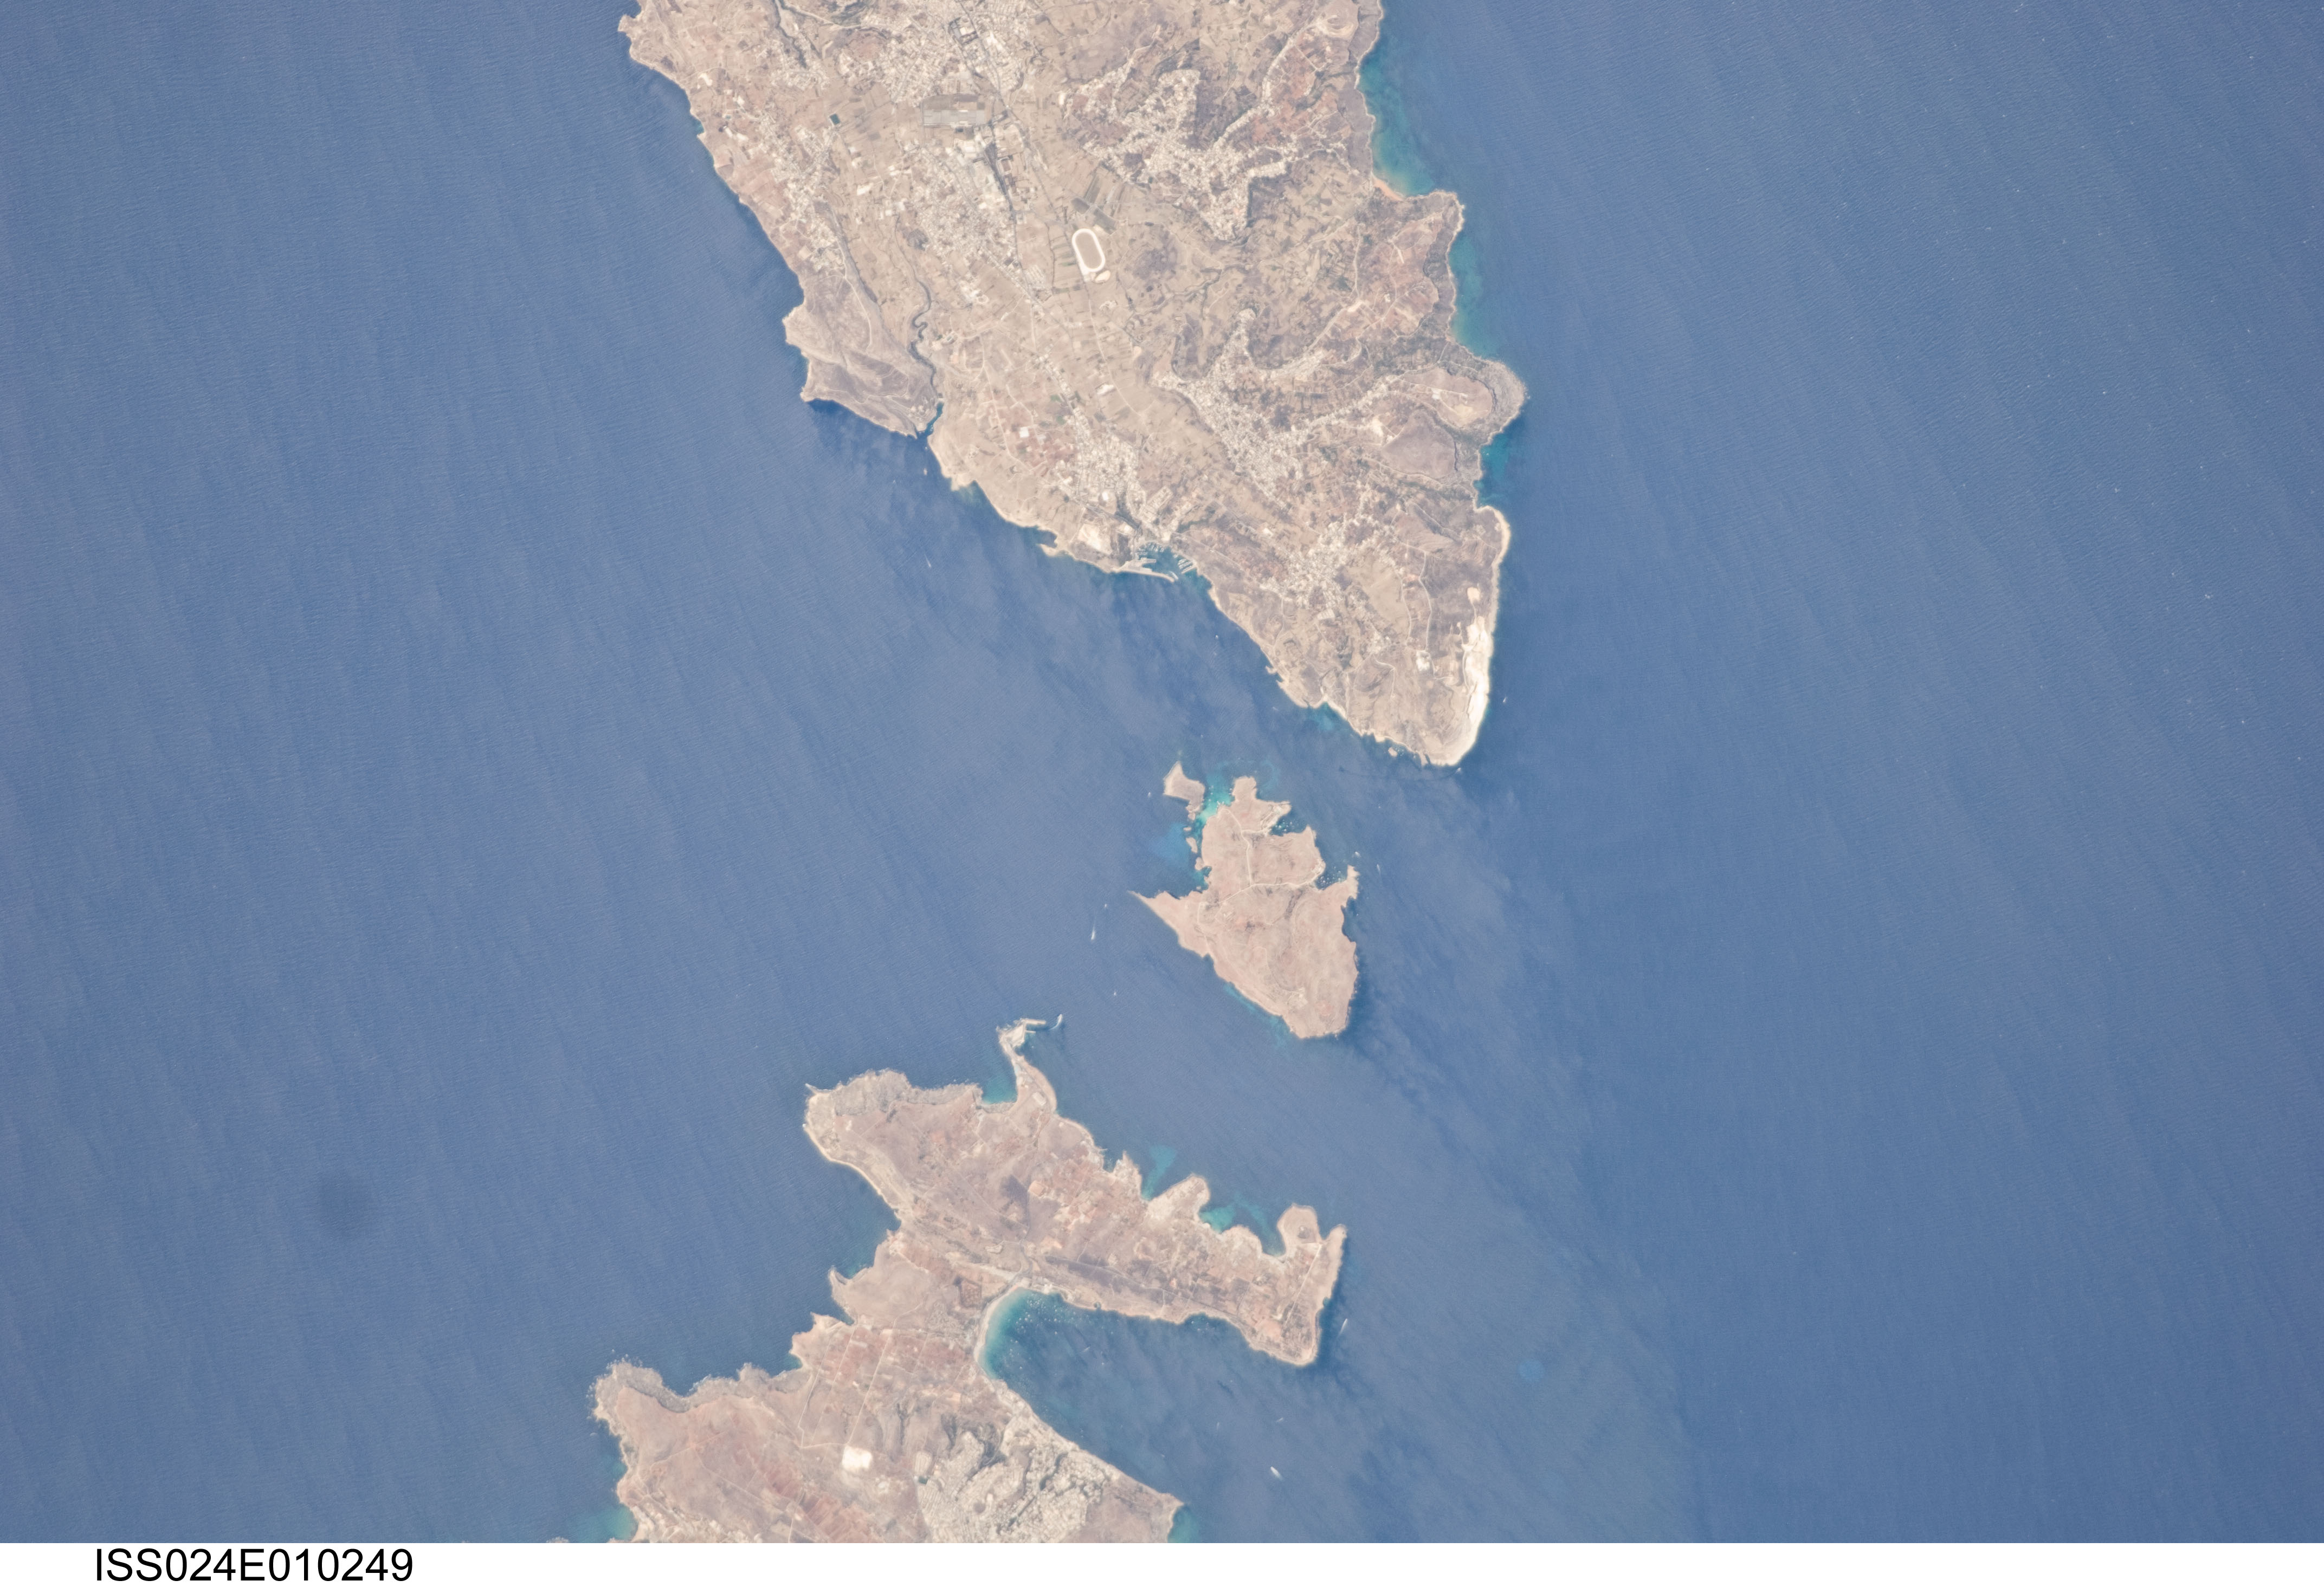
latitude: 36.0
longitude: 14.3
